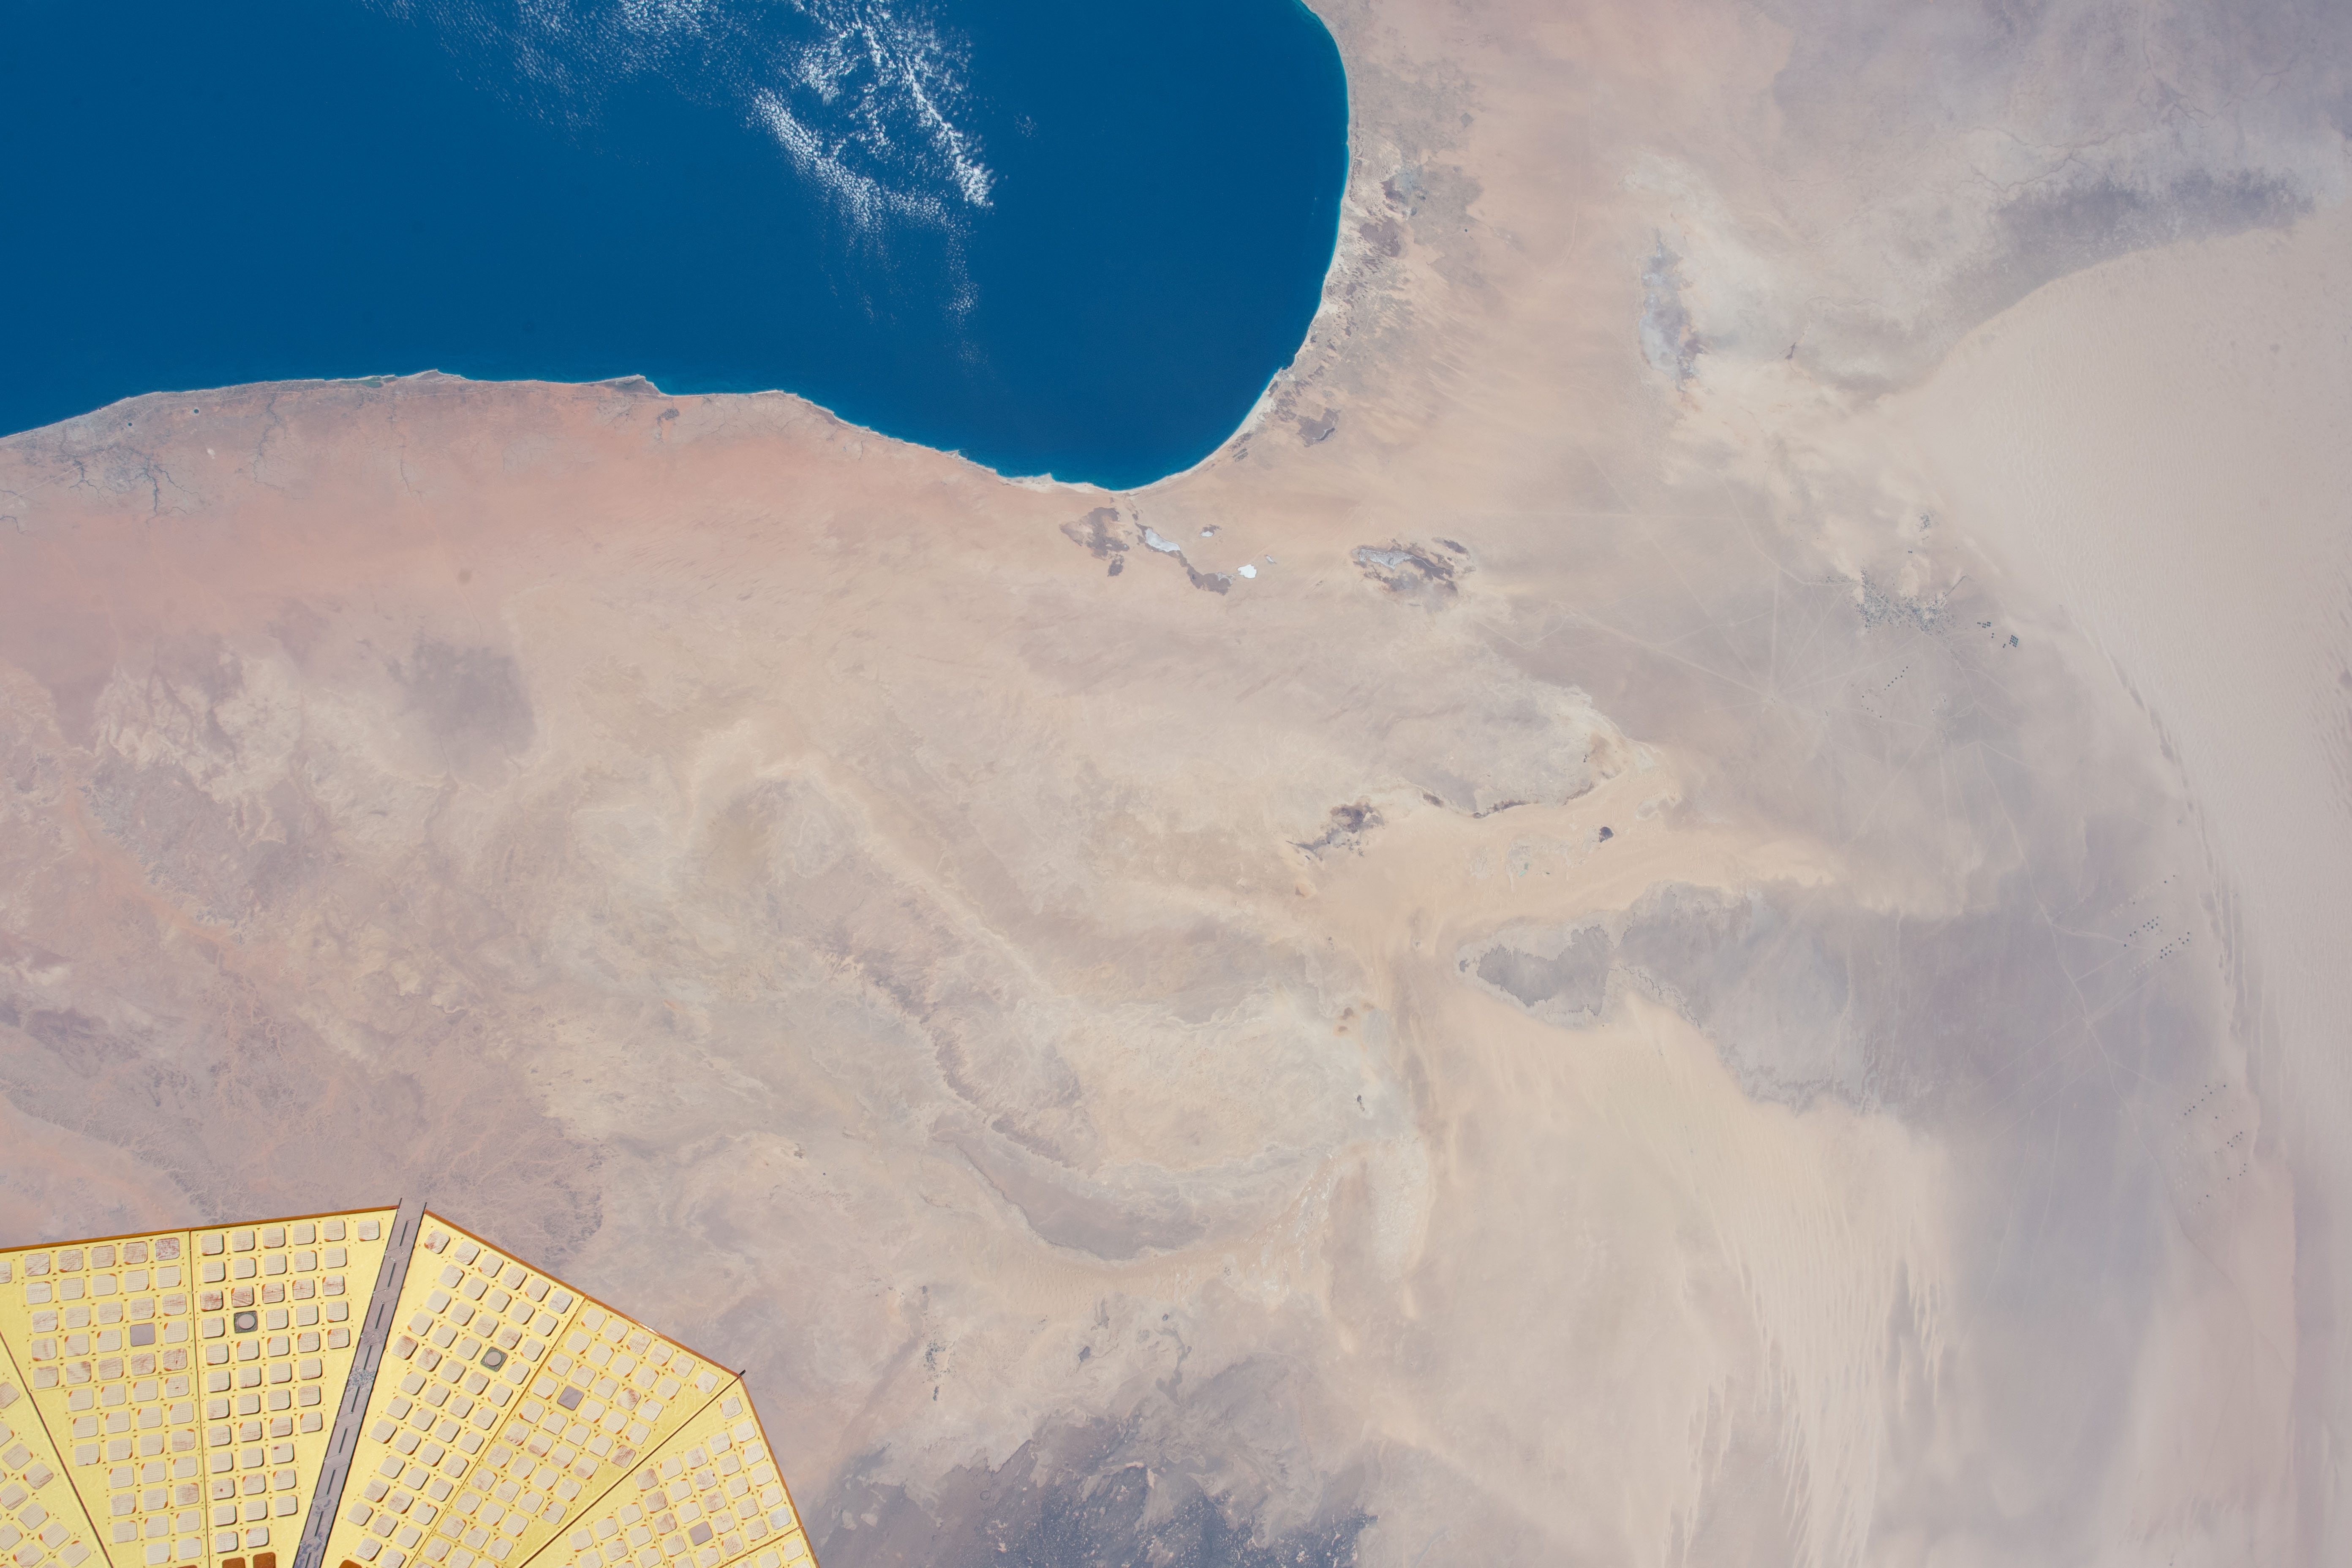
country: LIBYA
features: MEDITERRANEAN SEA, GULF OF SIDRA, LIBYAN PLATEAU, LIBYAN DESERT
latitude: 29.5
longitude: 18.5
